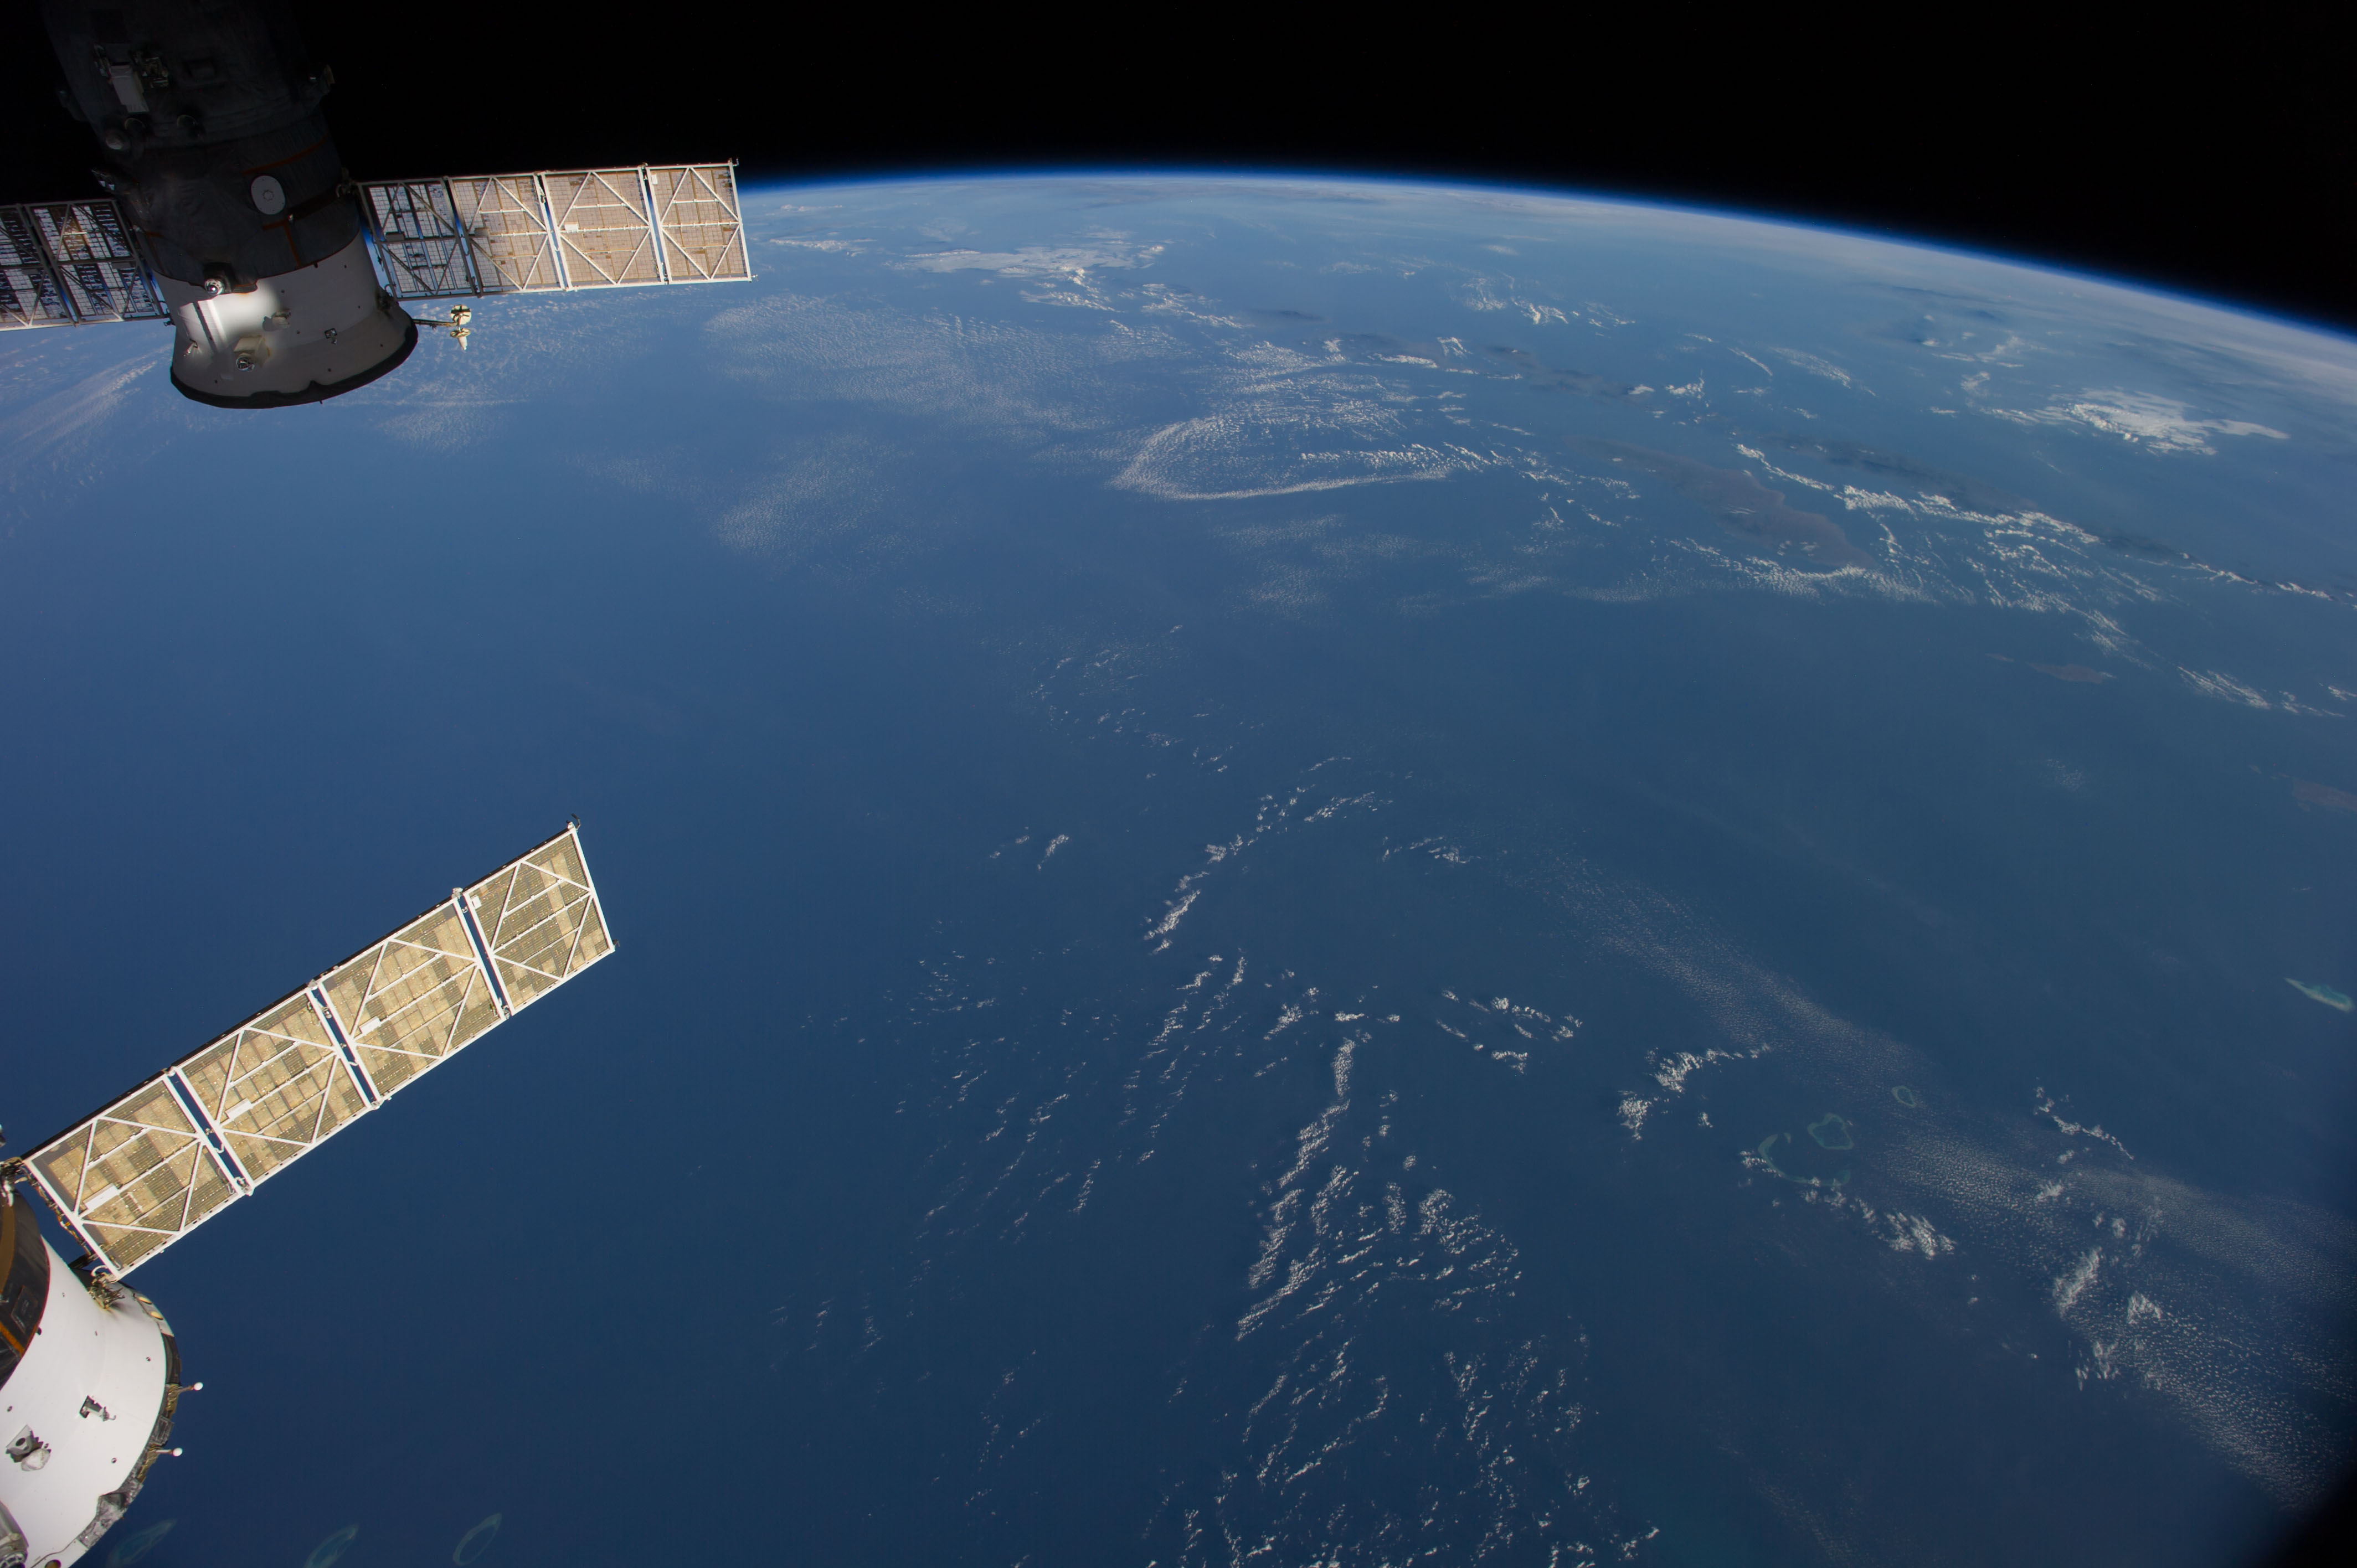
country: AUSTRALIA-WA
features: INDIAN O., JAVA S., BALI S., FLORES S., SAVU S., W. NUSA TENGGARA, E. NUSA TENGGARA, ATMOSPHERIC LIMB
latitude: -14.0
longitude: 117.5
